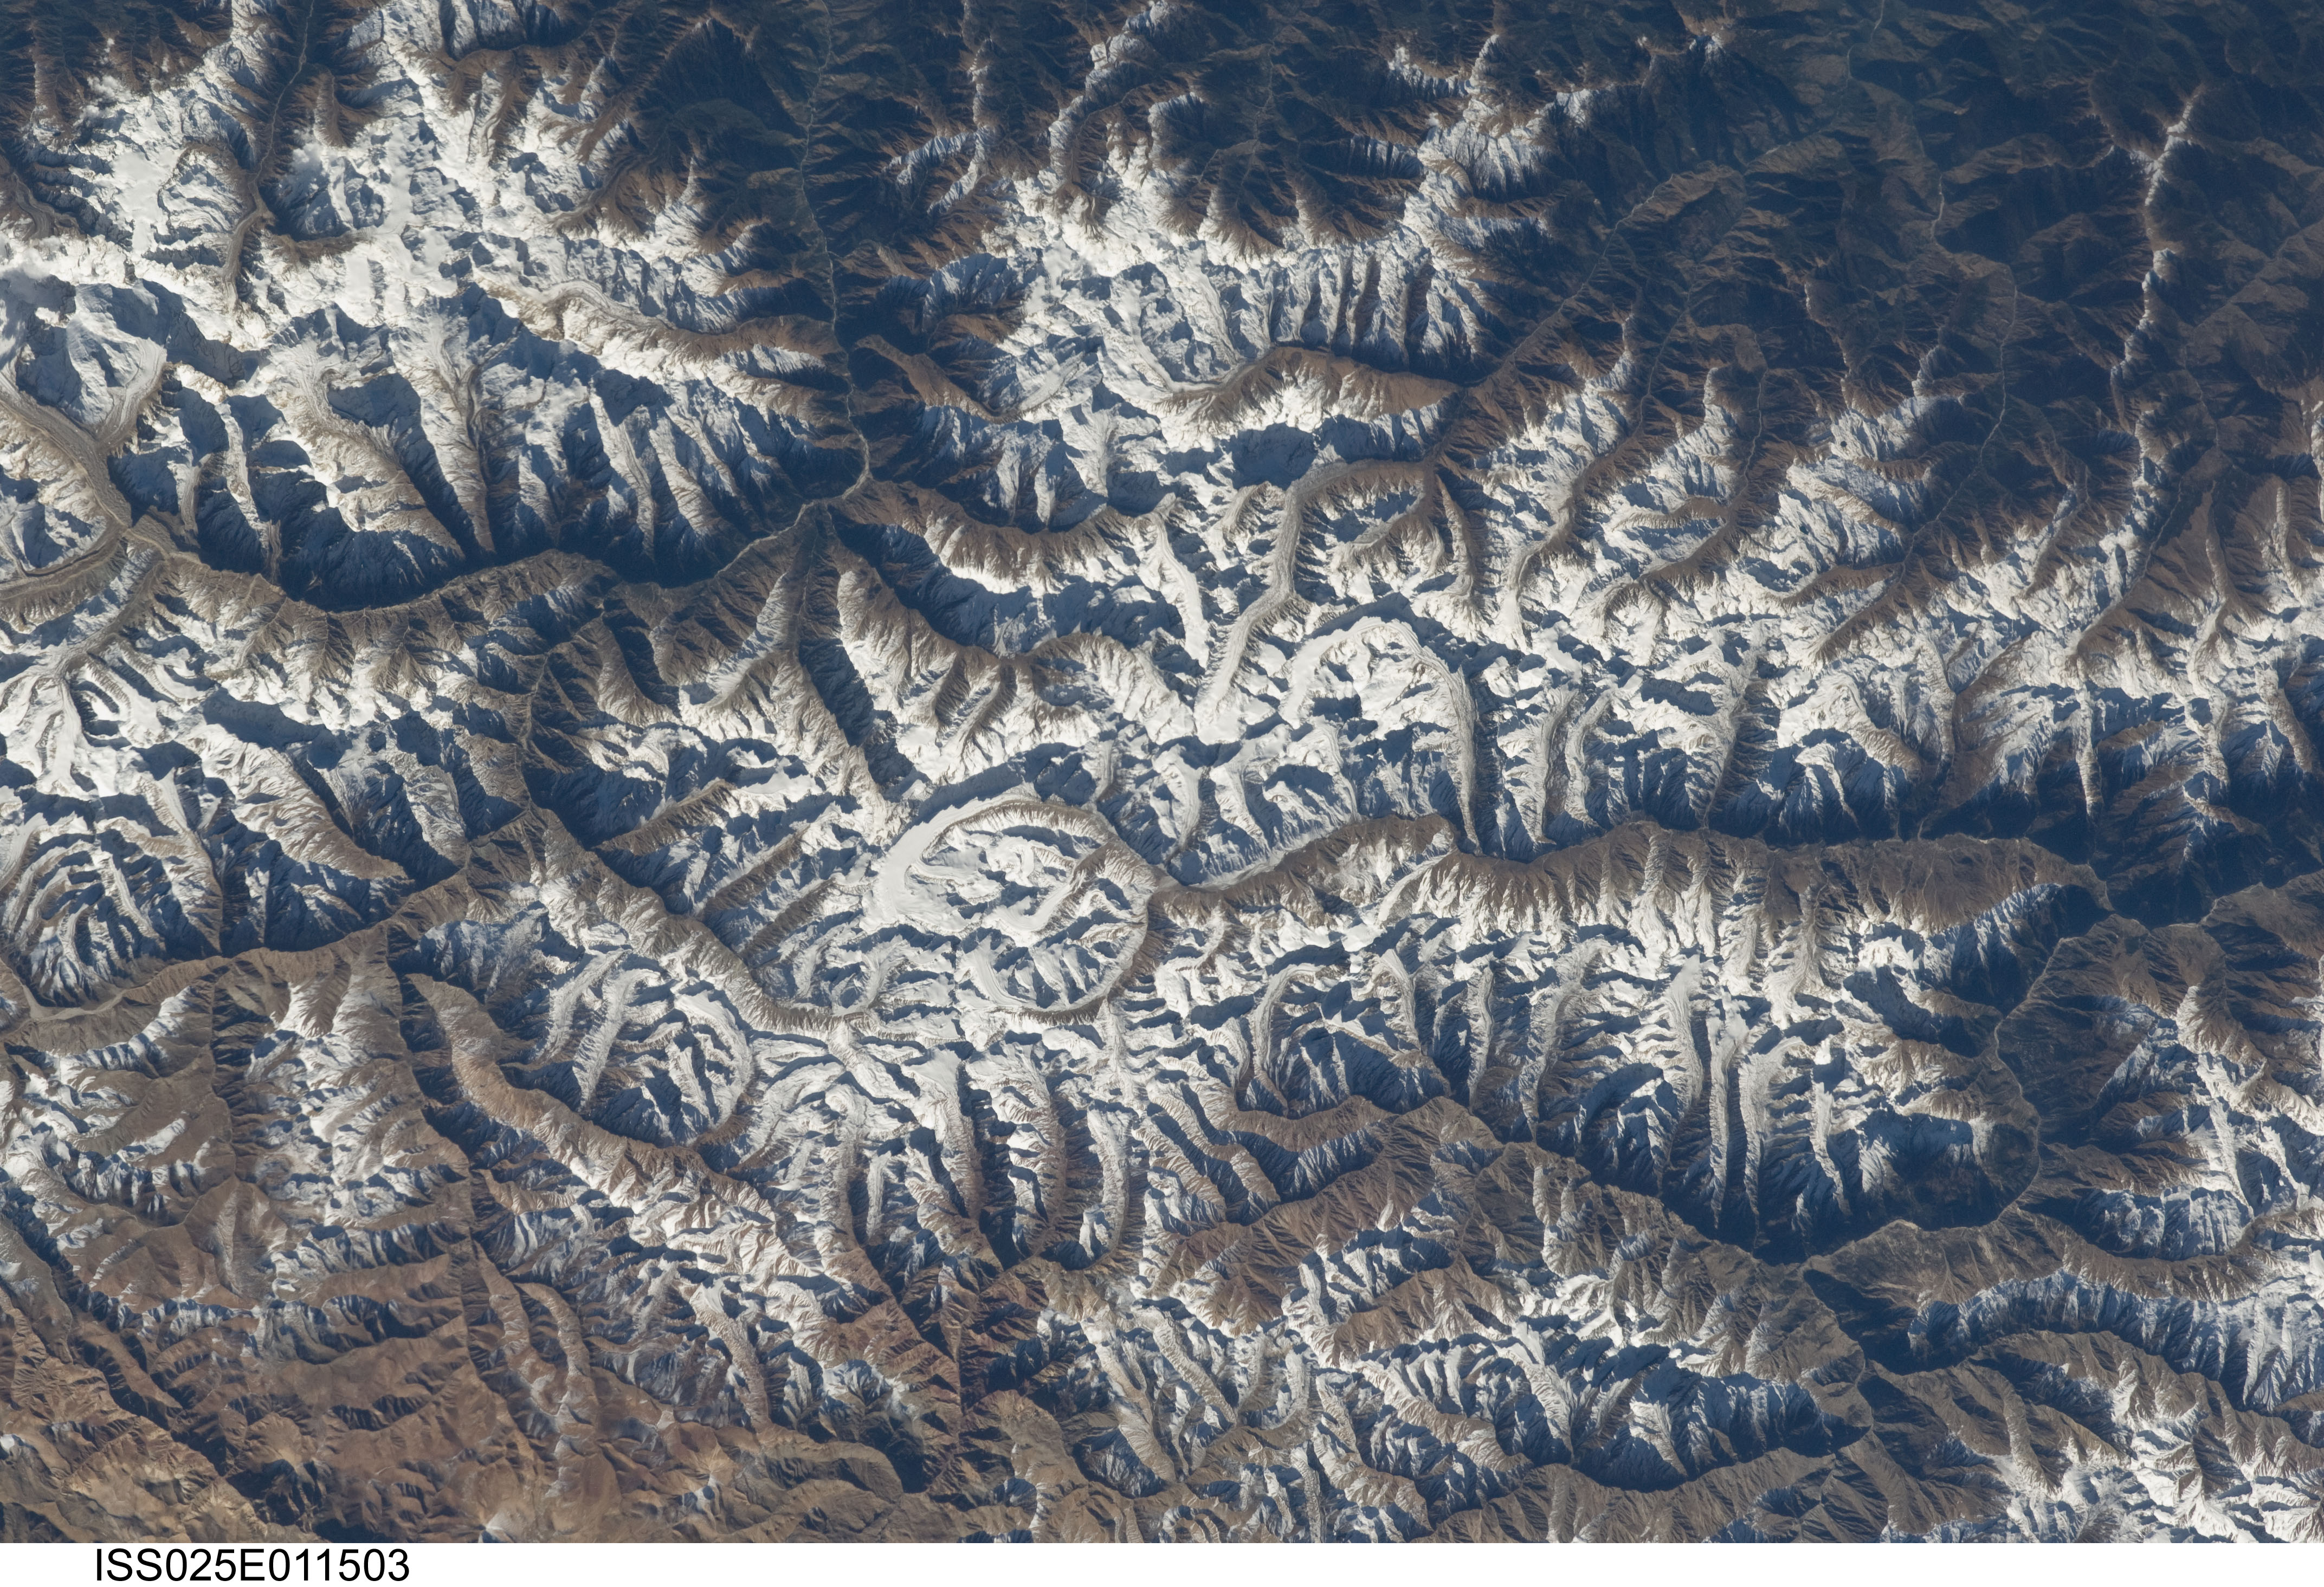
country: INDIA
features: GREAT HIMALAYA RANGE, SNOW, GLACIERS, VALLEYS, FOREST
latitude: 31.0
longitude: 78.5
